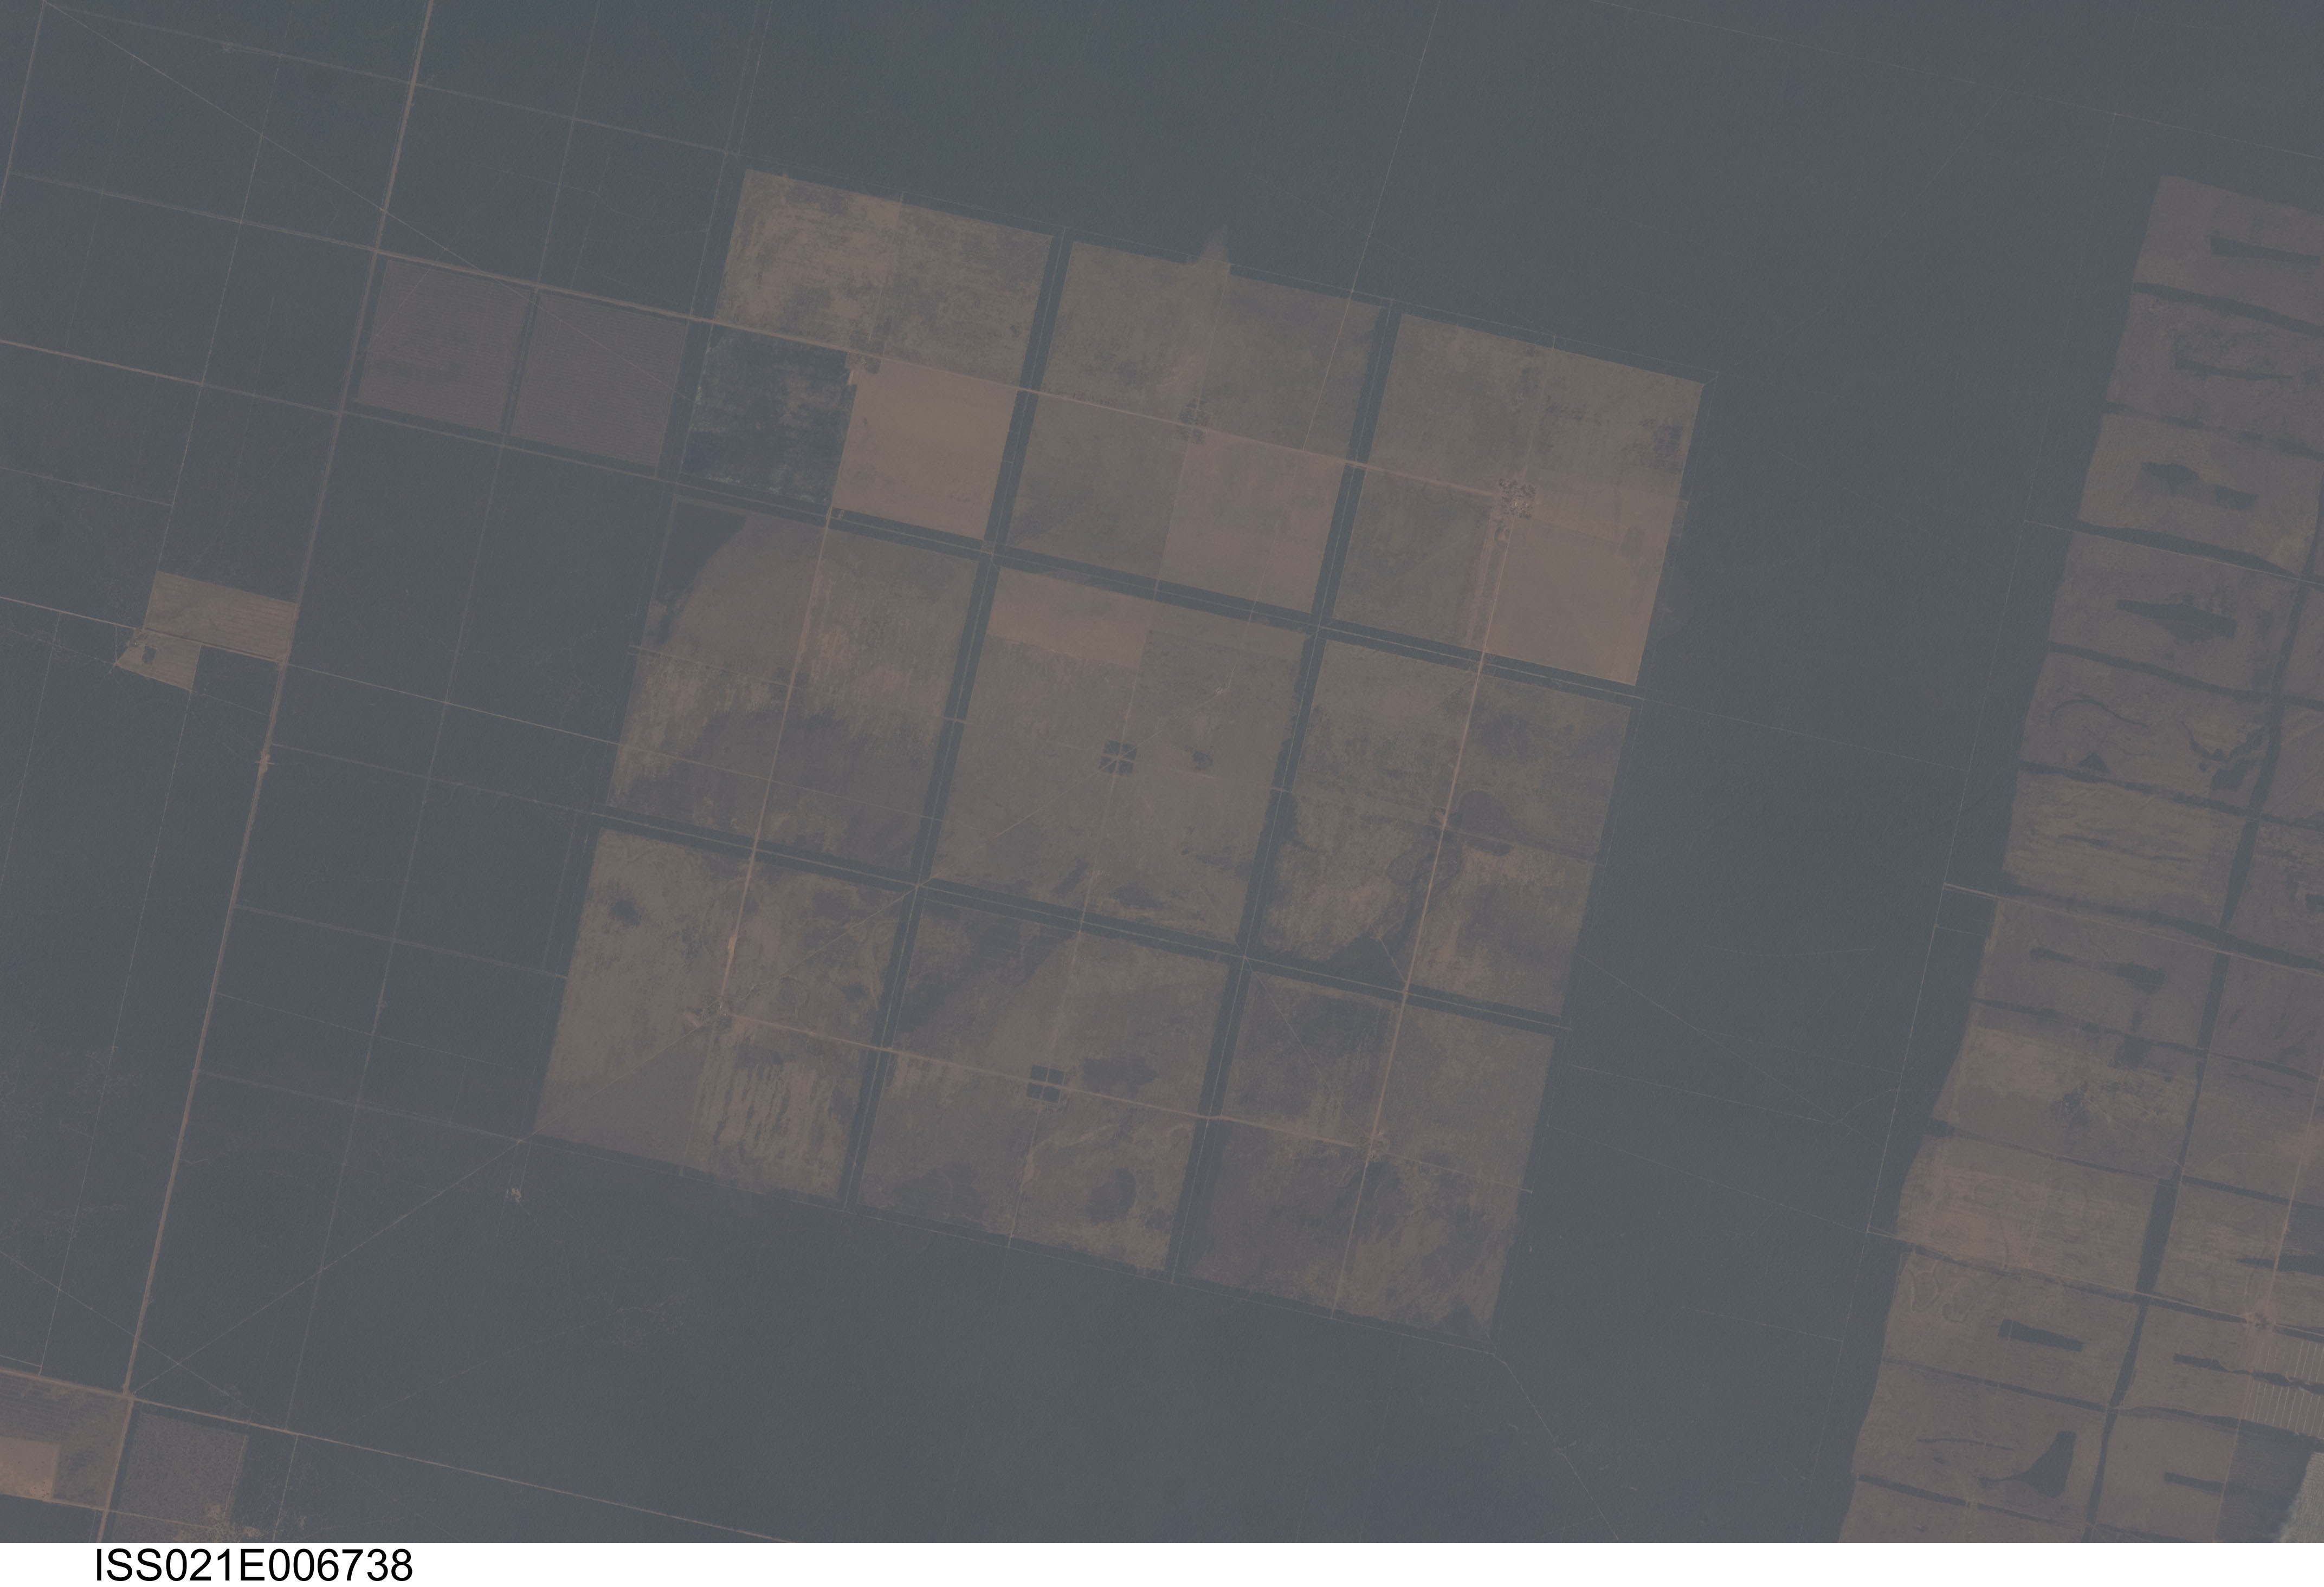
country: ARGENTINA
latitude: -25.2
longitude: -63.3
